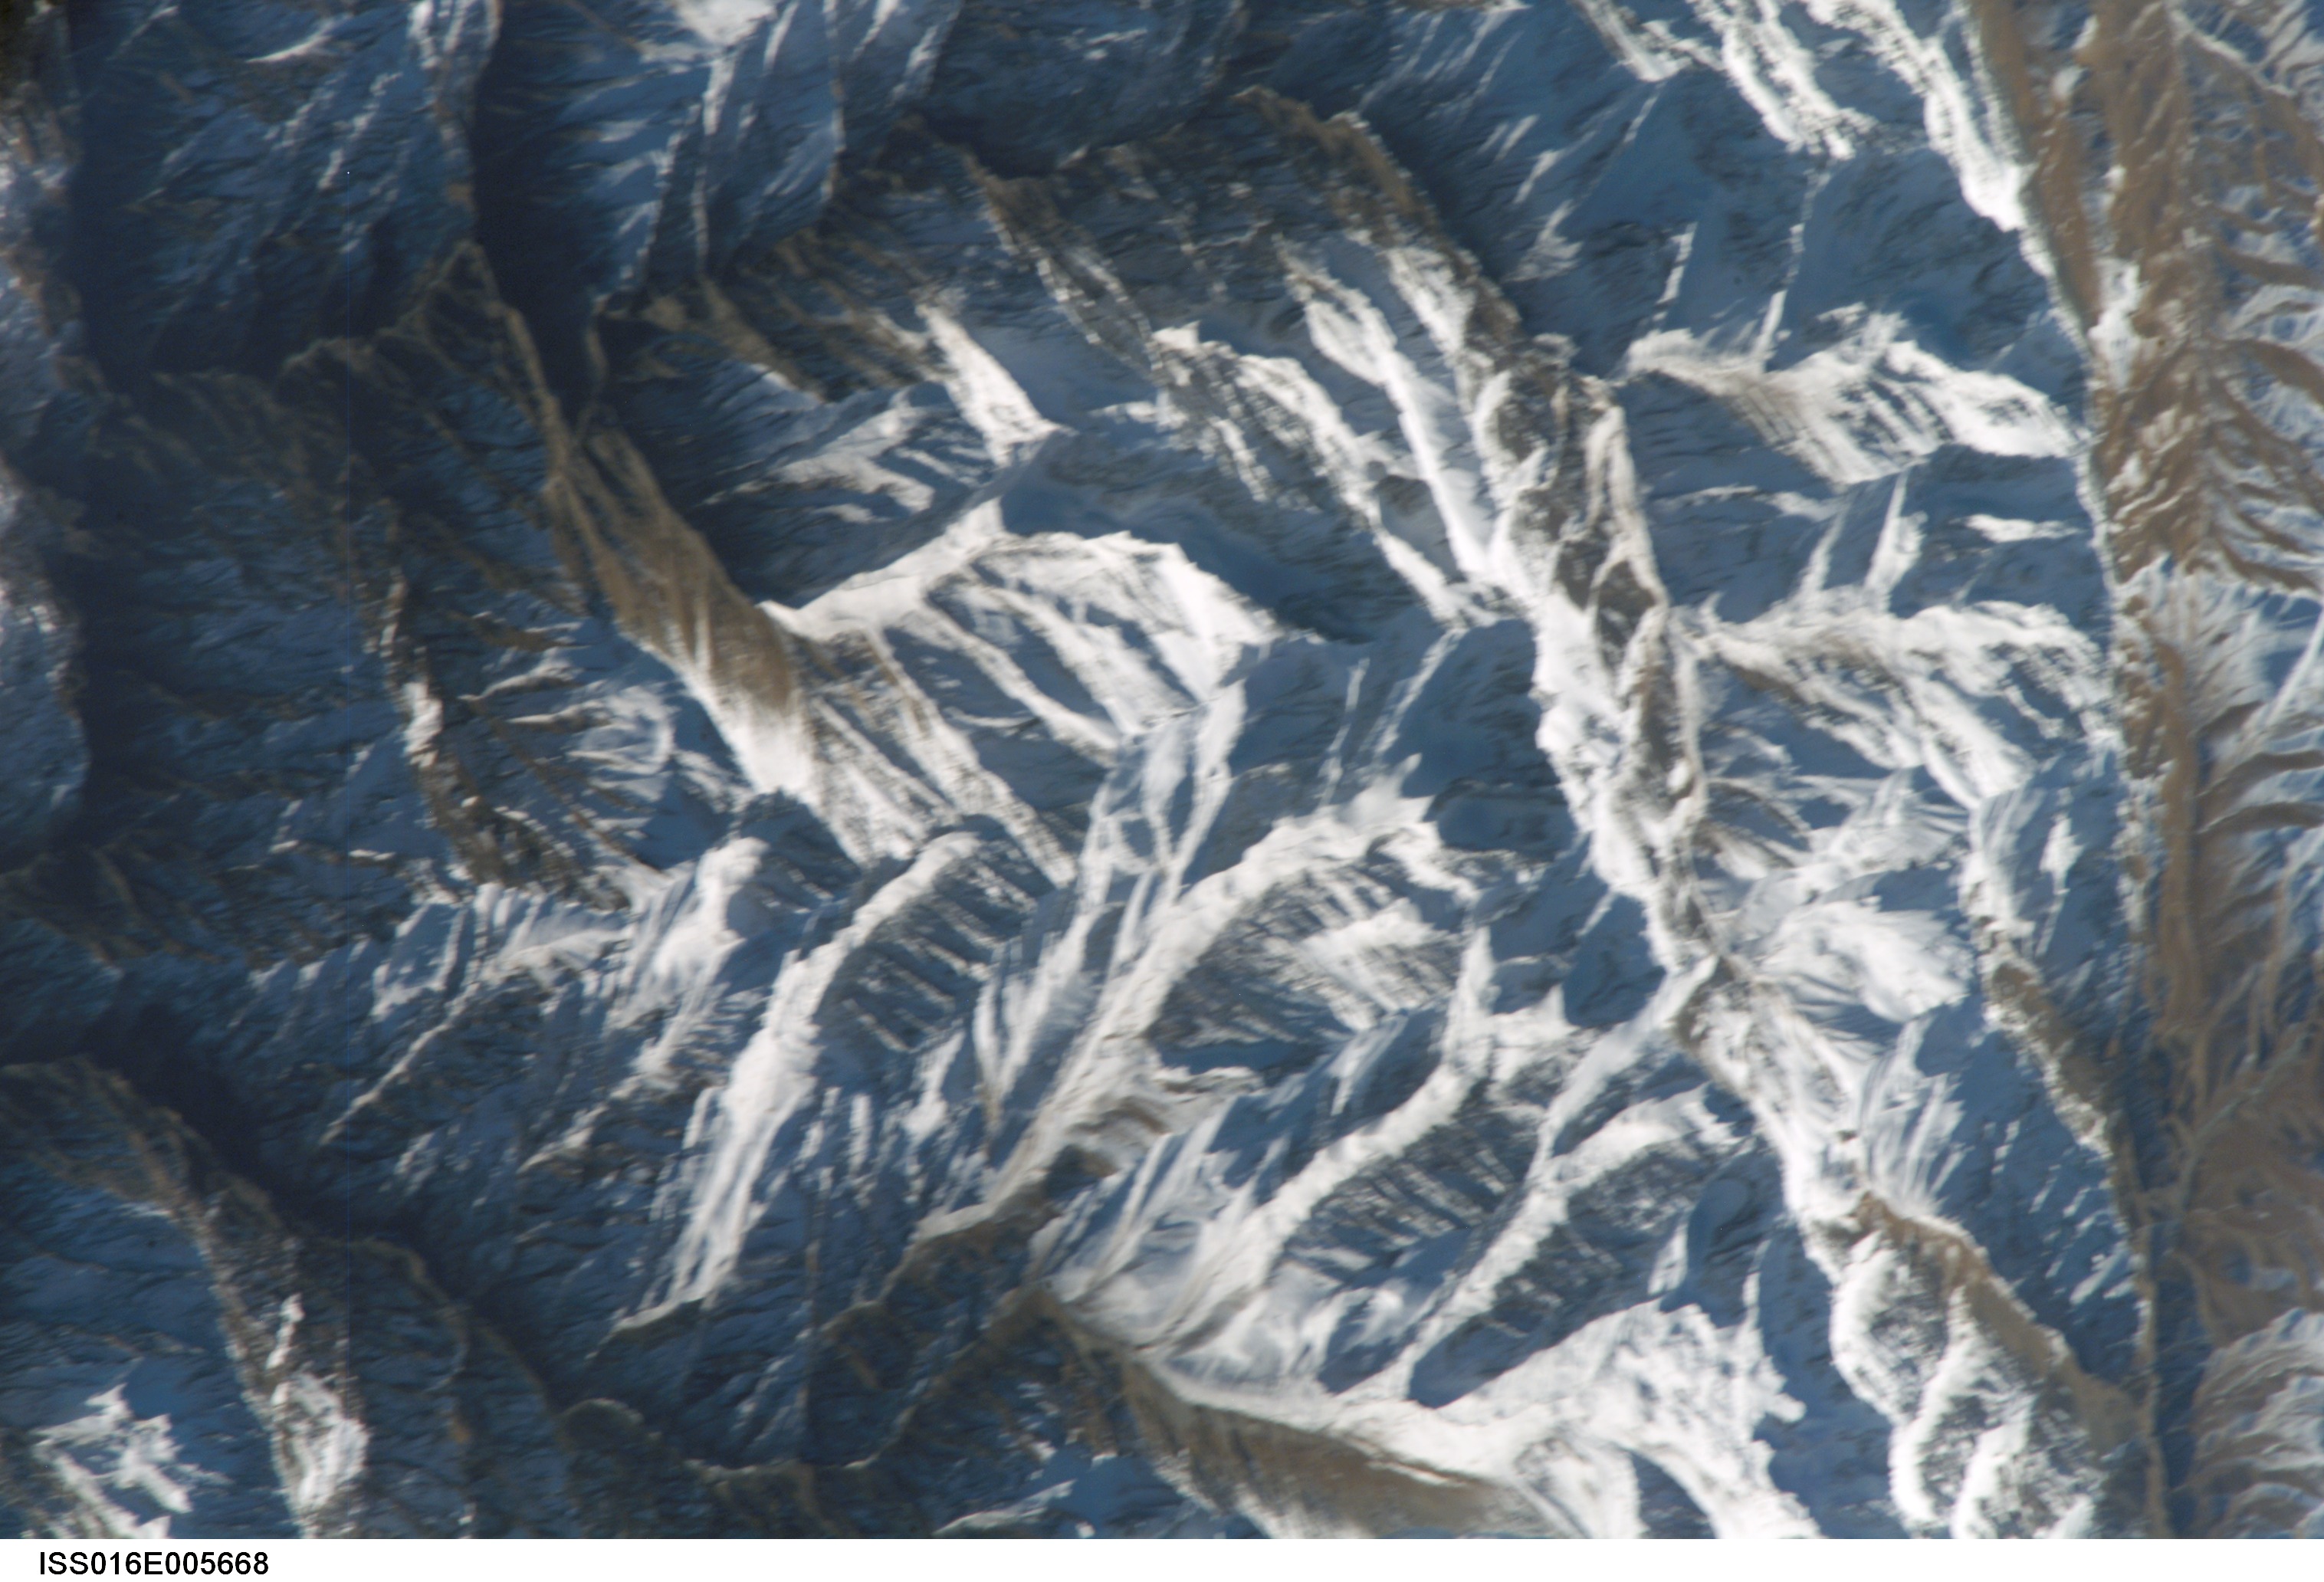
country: CHINA
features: BOHORO SHAN, SNOW
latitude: 43.4
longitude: 86.3
